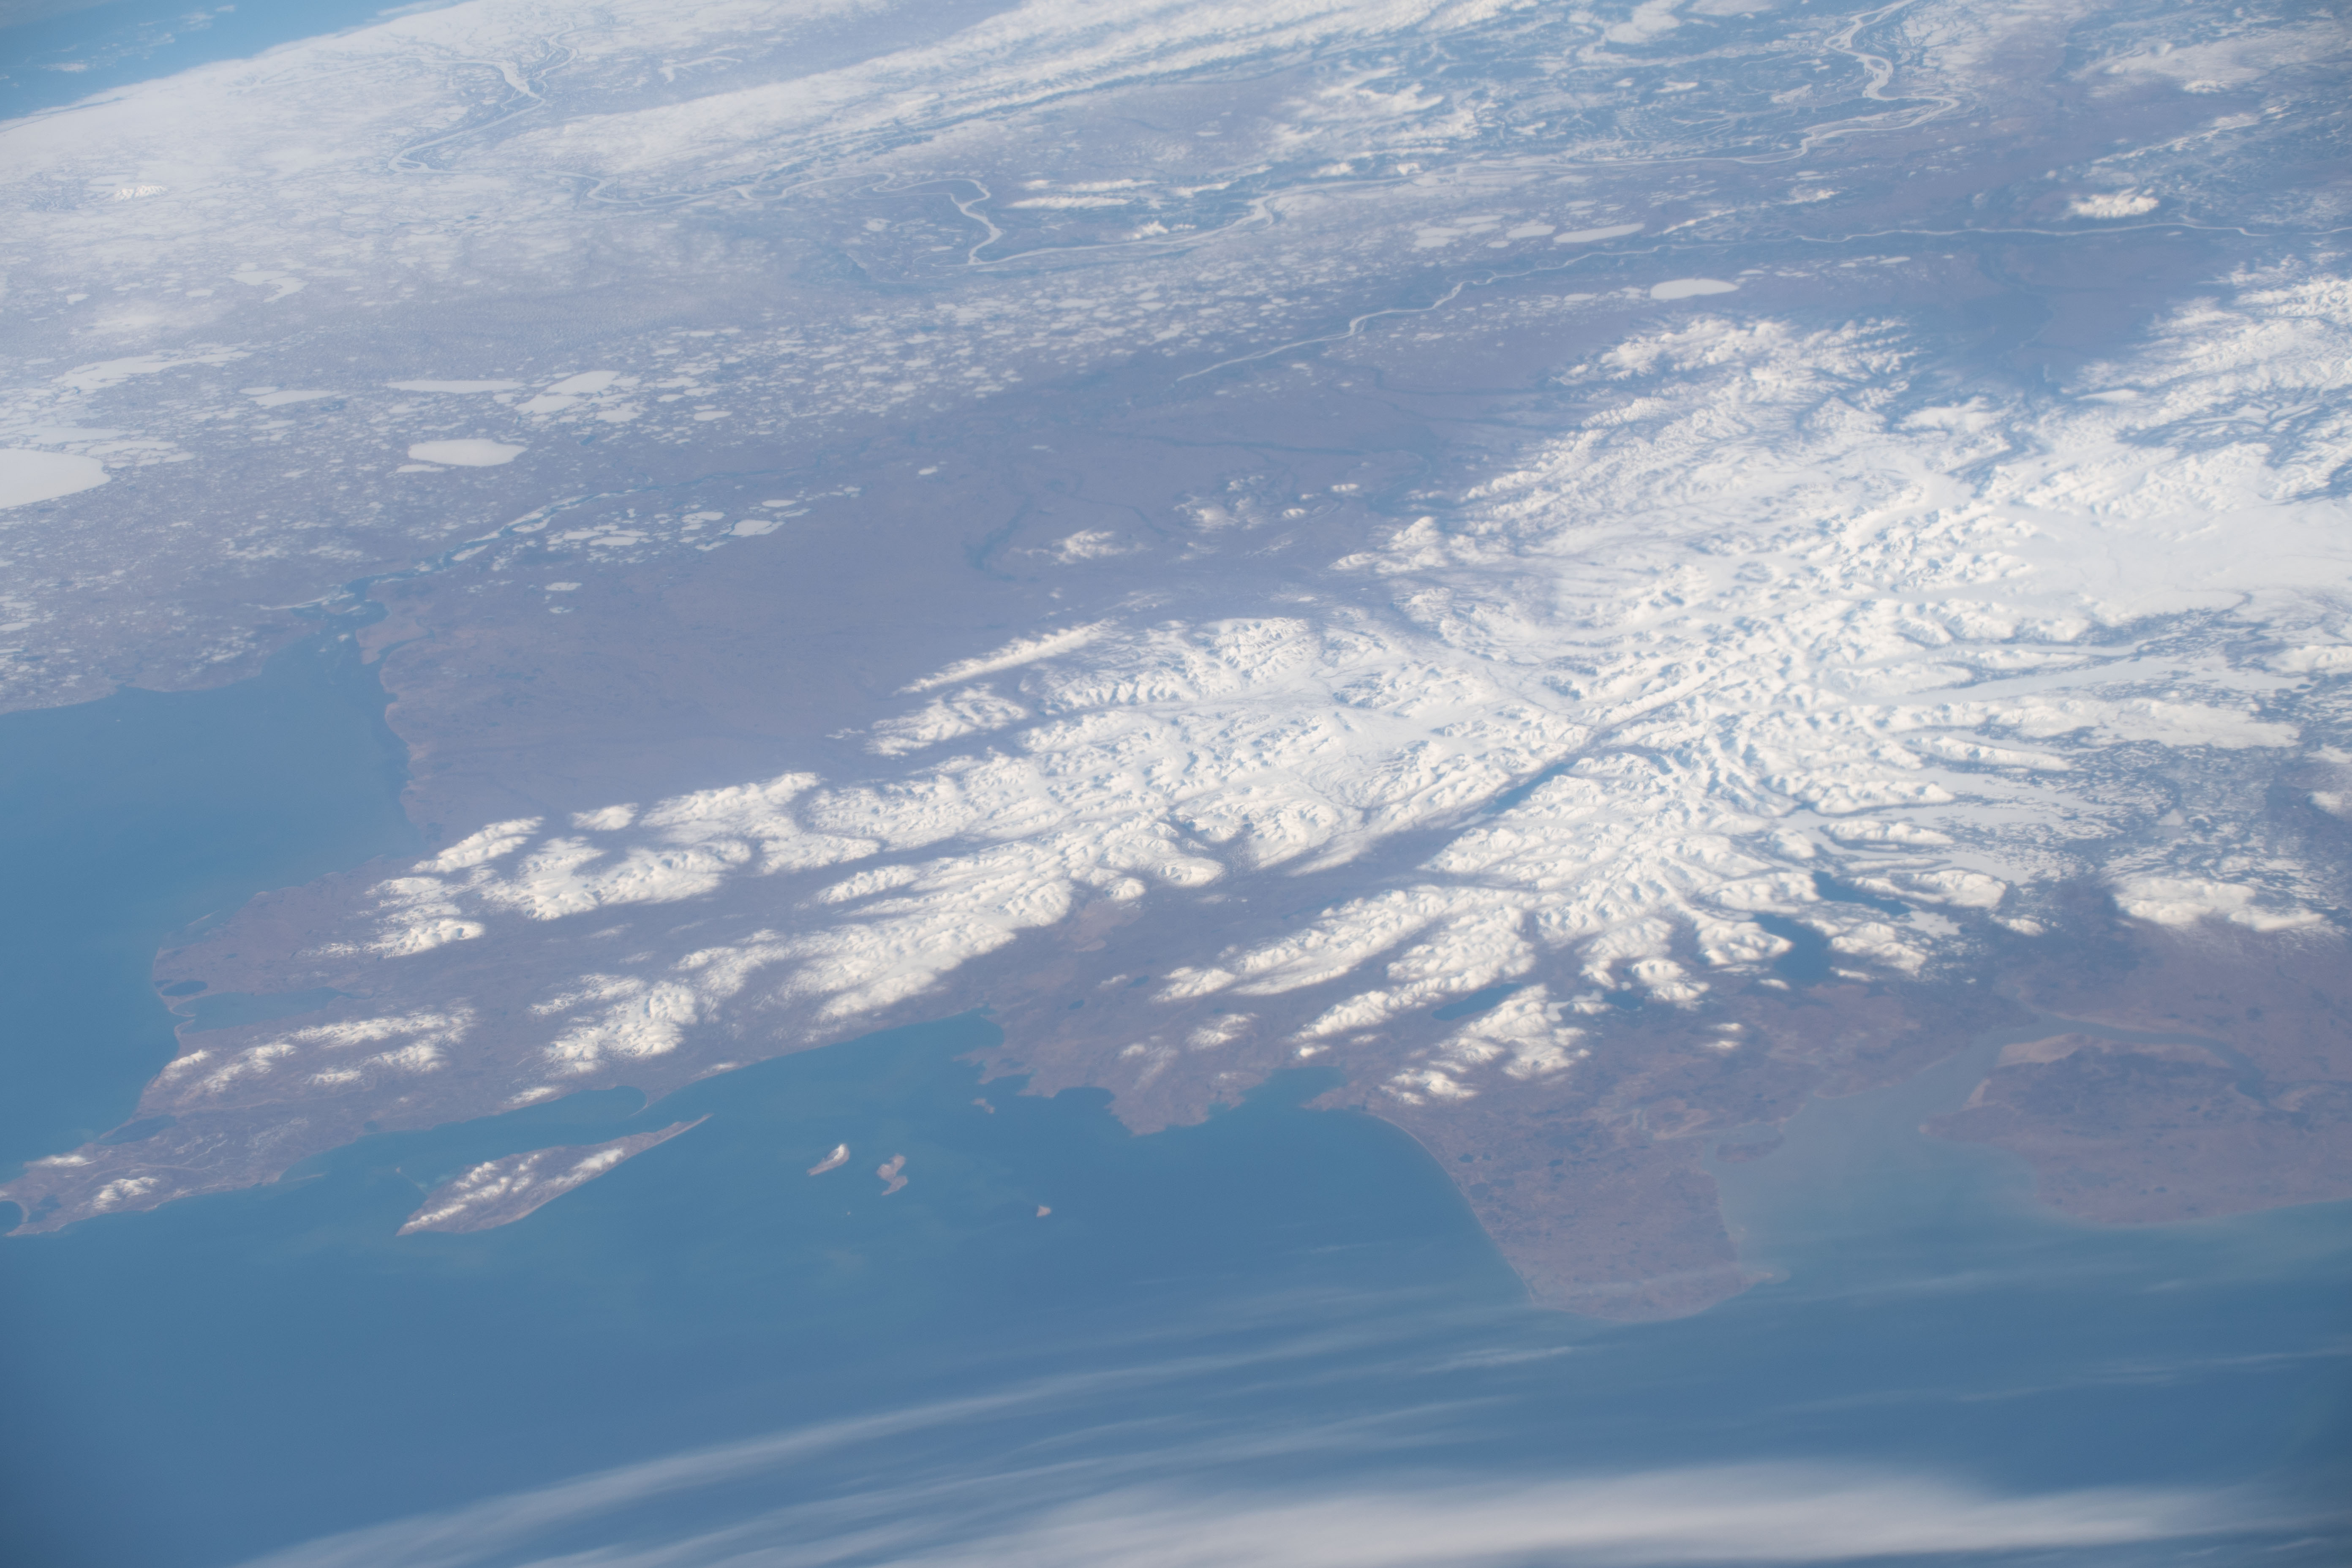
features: O.,ALASKA,HAGEMEISTER ISLAND,YUKON RIVER,R.,TOGIAK NATIONAL WILDLIFE REFUGE,PRK.,MTS.,I.
